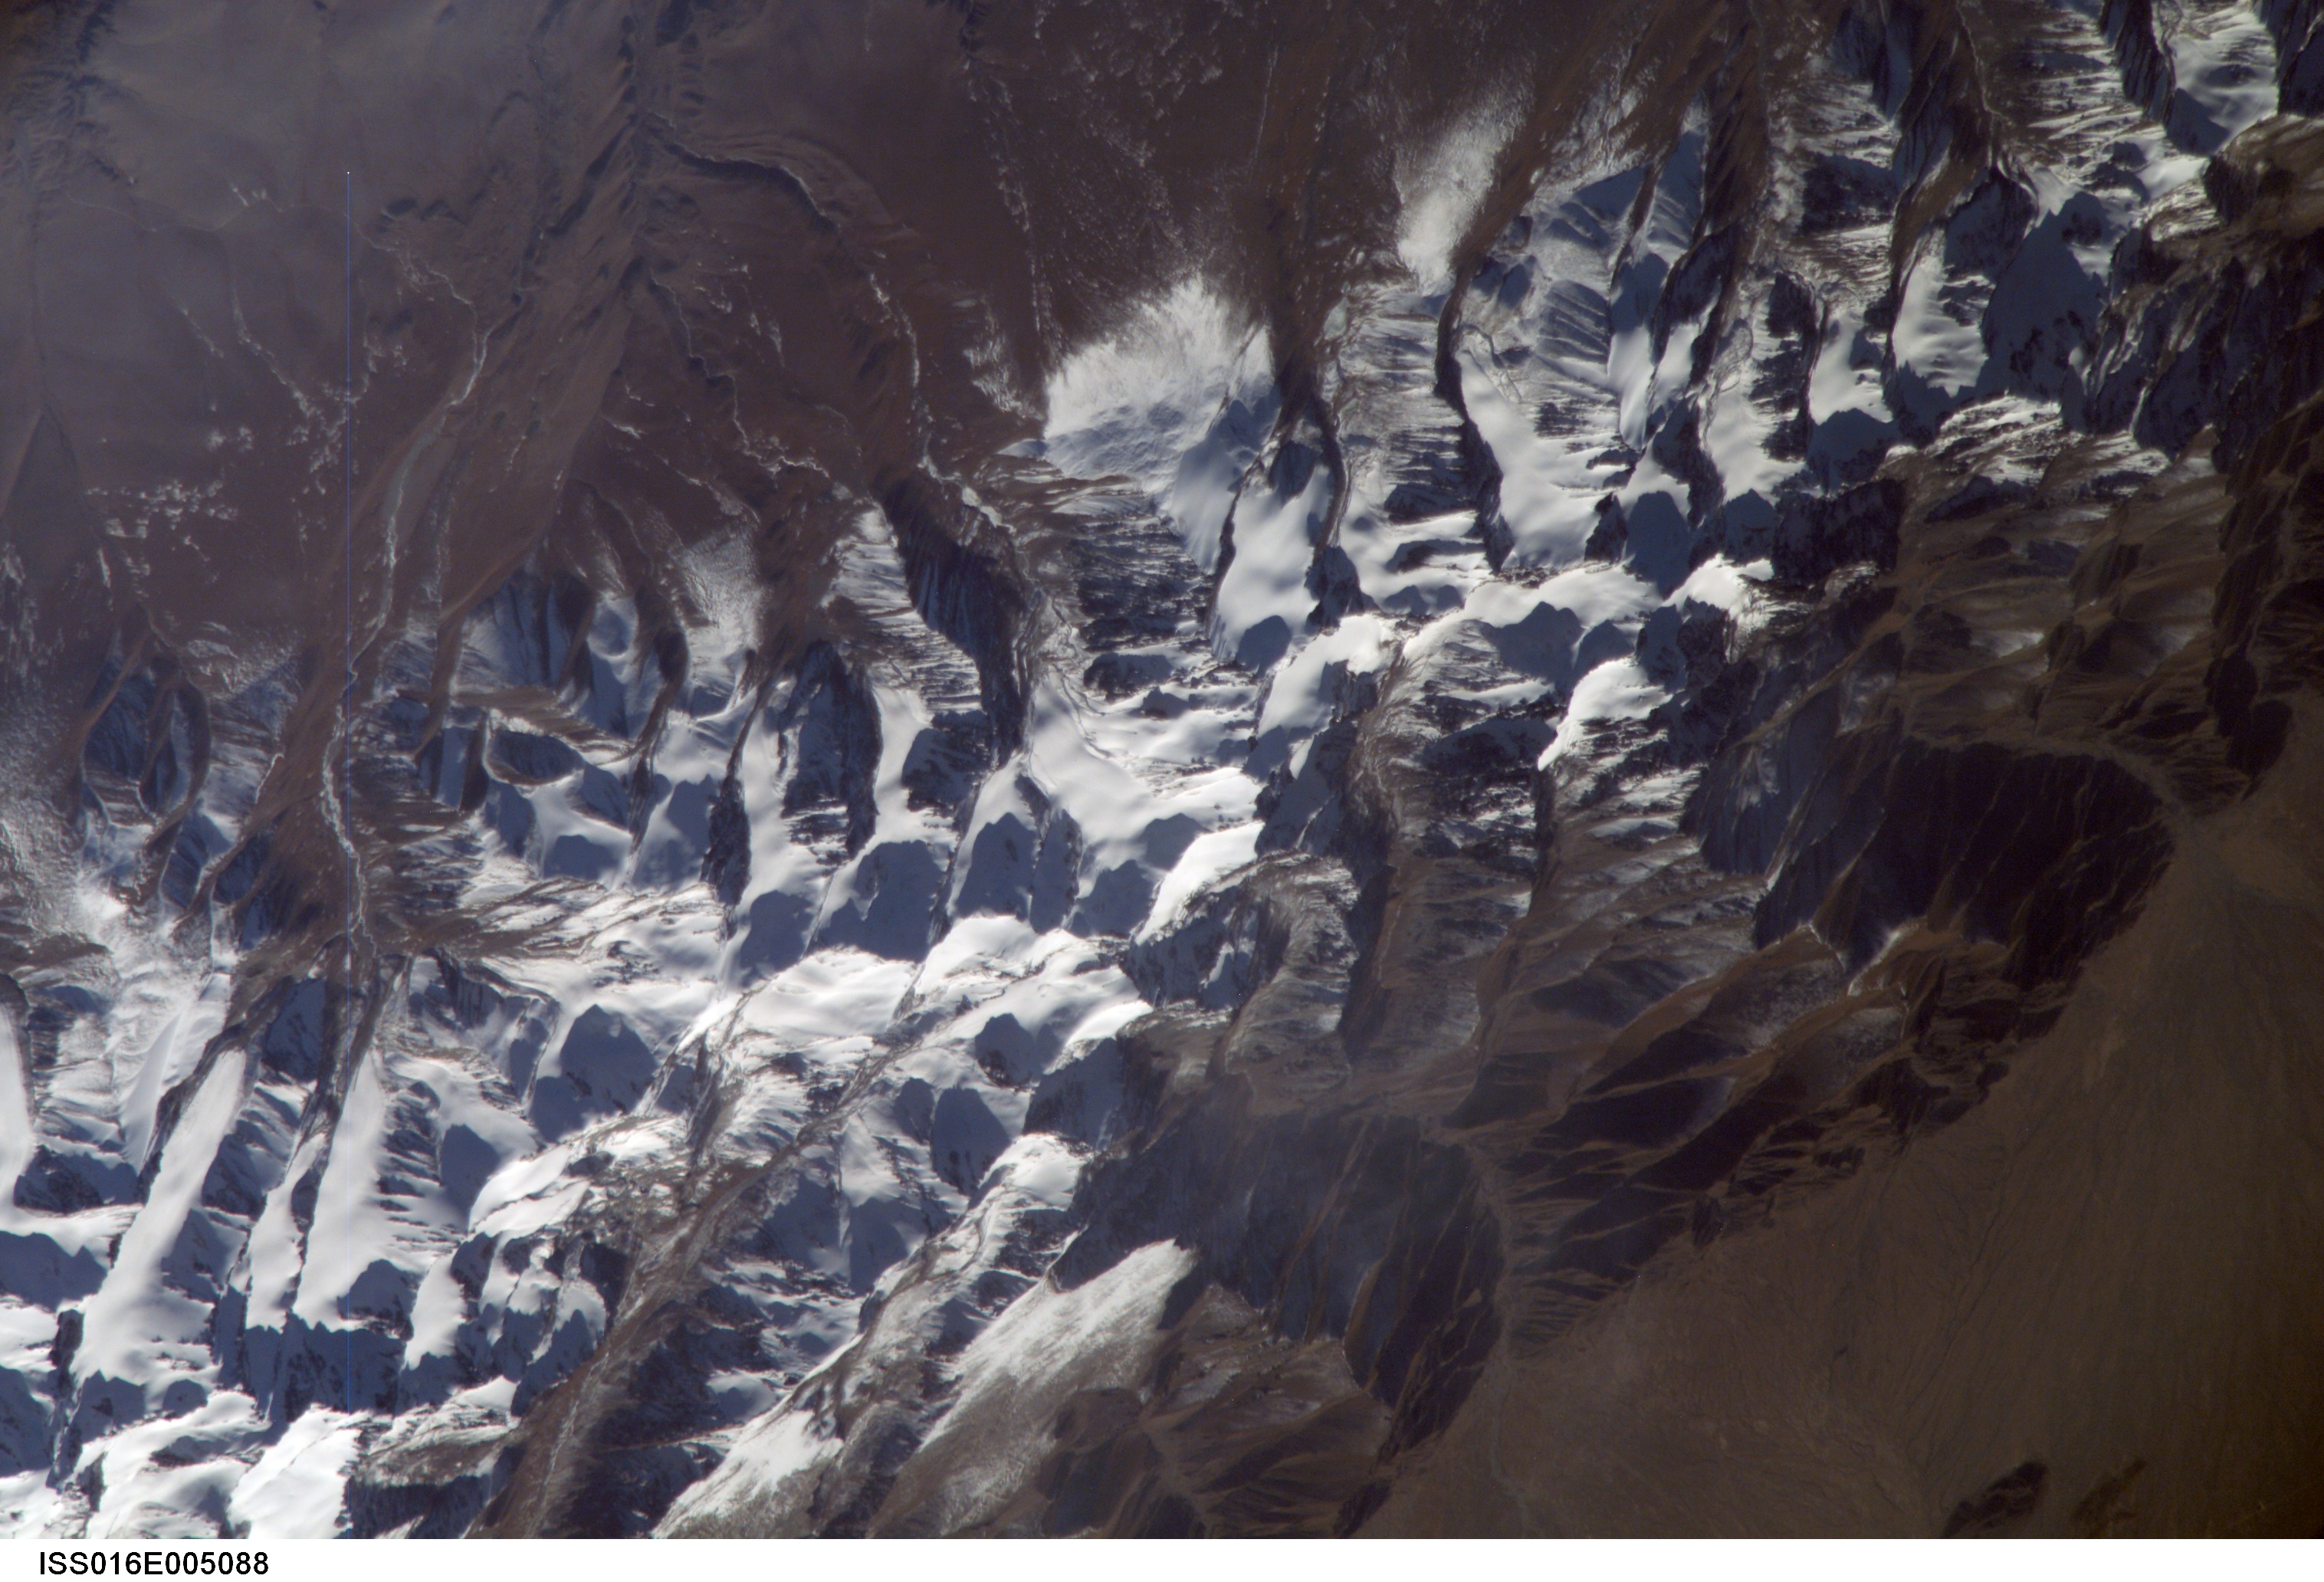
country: CHINA
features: BOGDA SHAN RANGE
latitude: 43.0
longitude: 94.5
